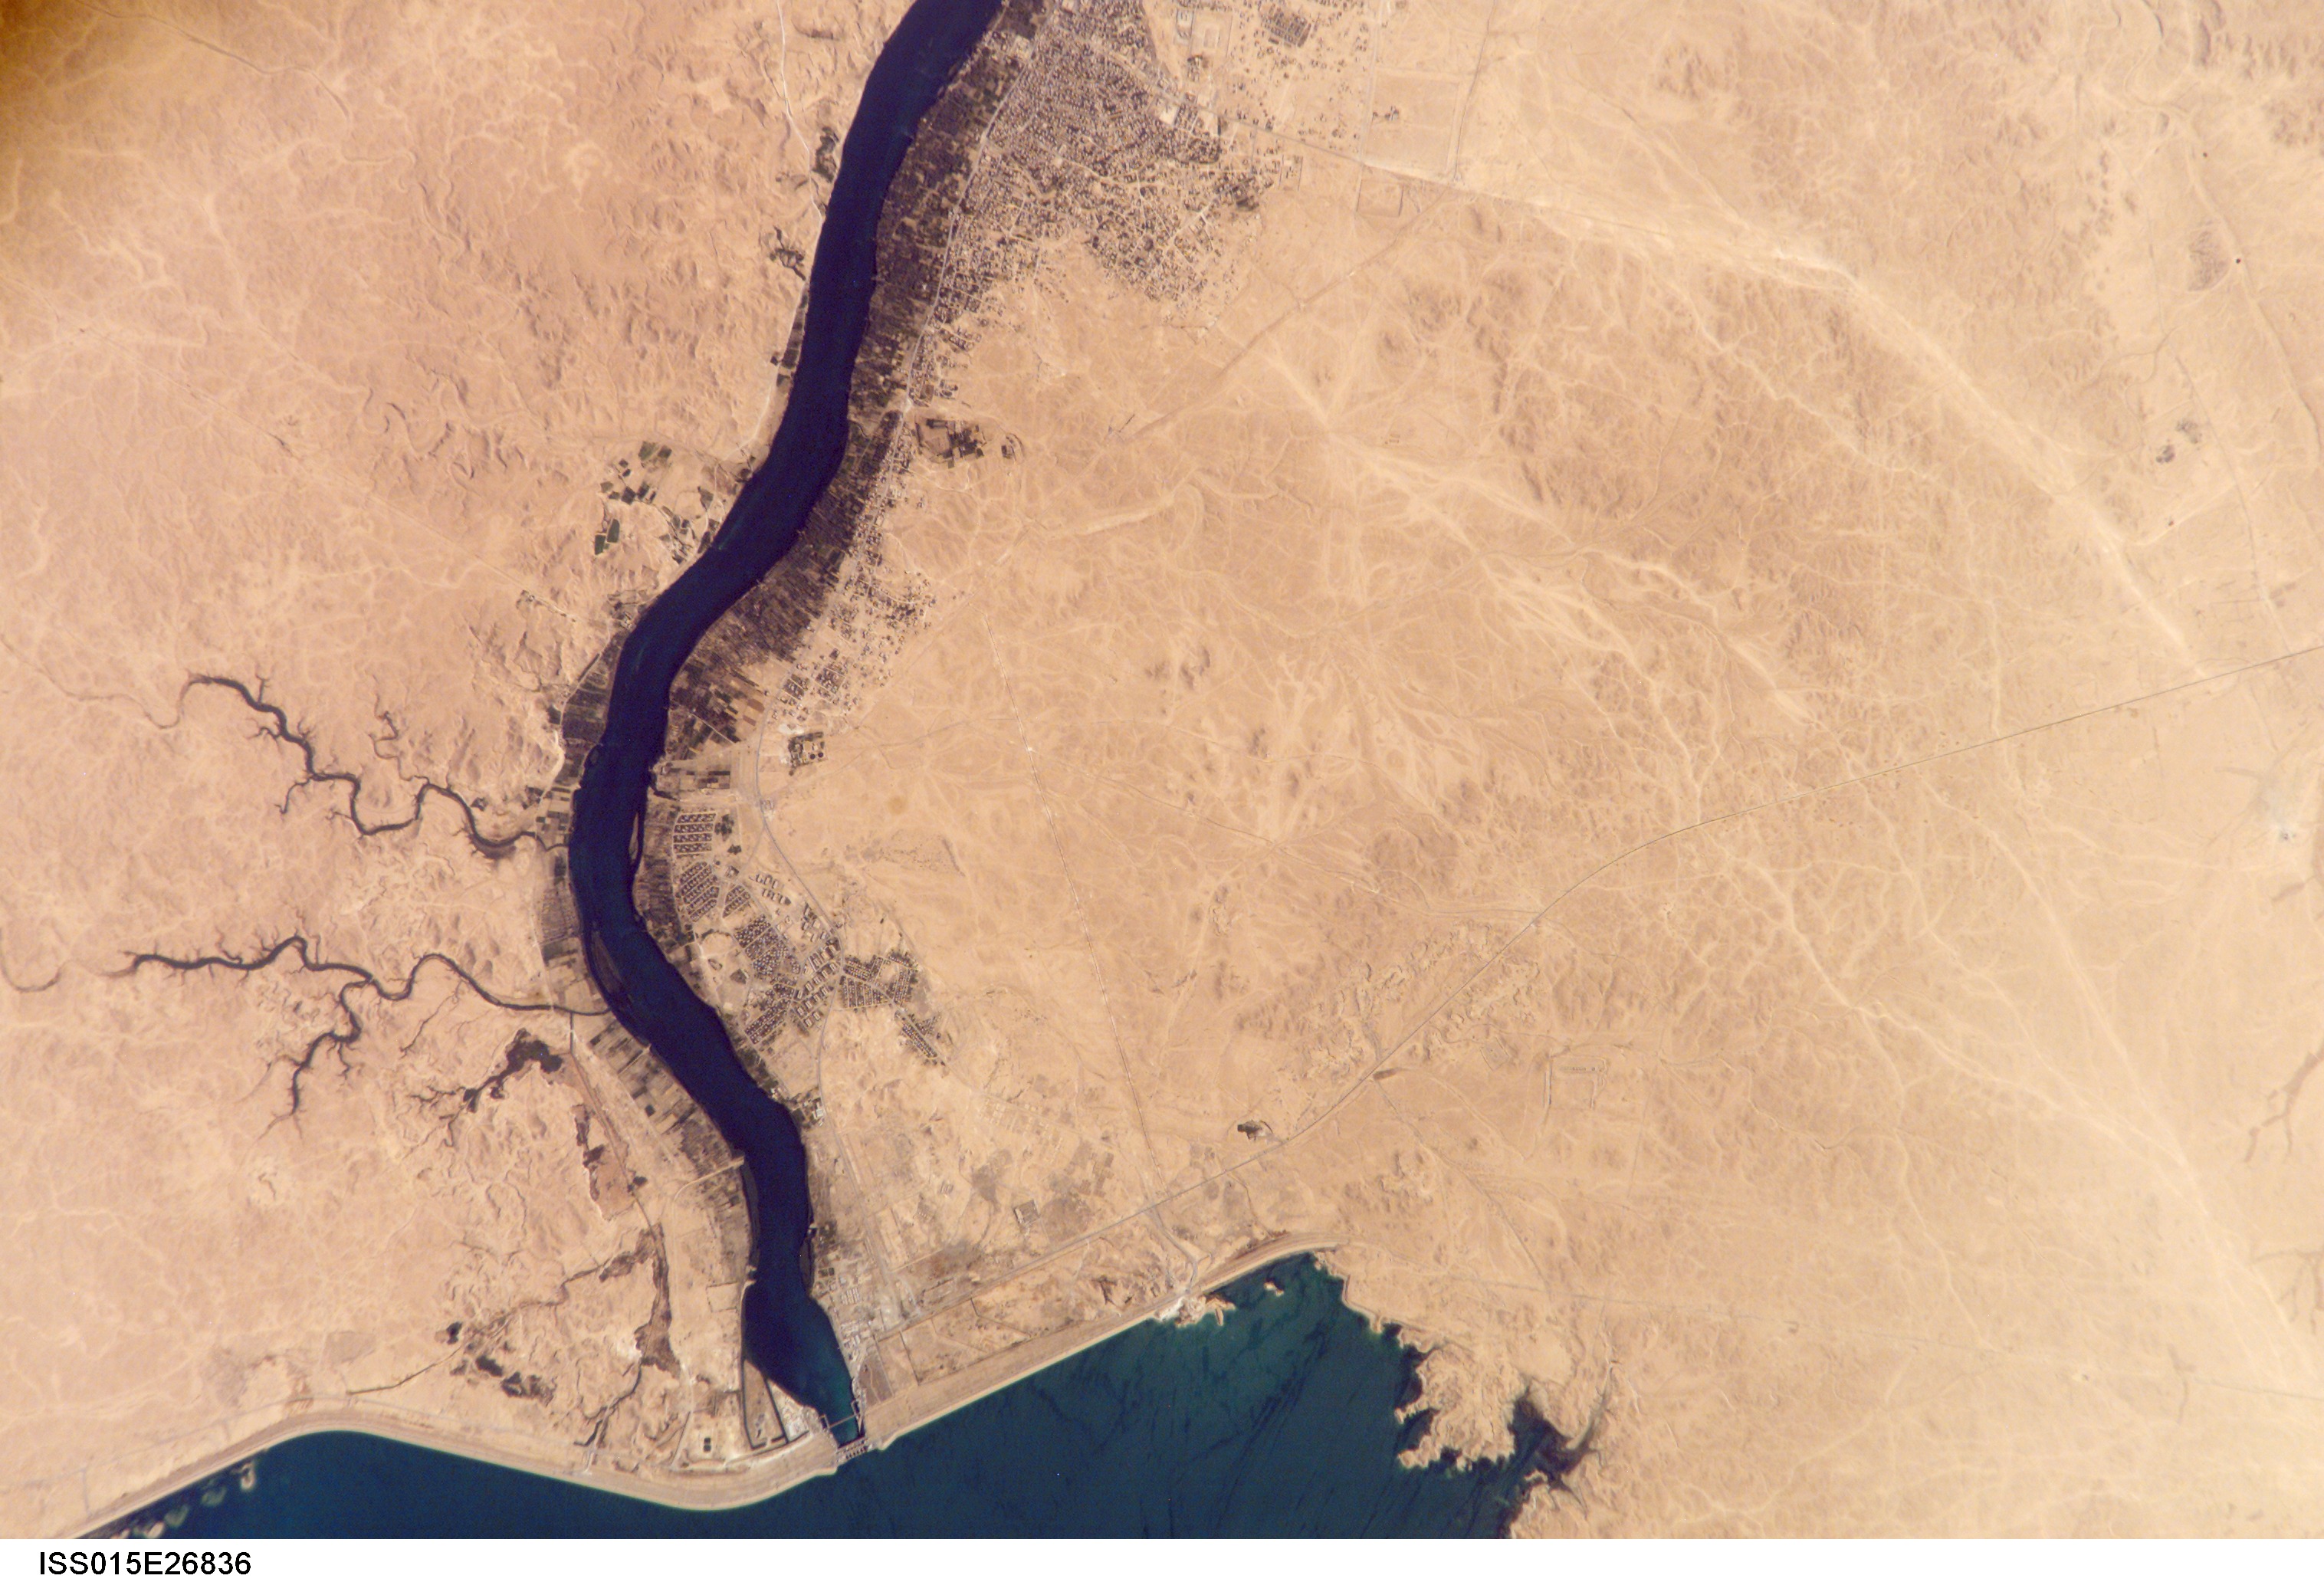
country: IRAQ
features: QADISIYAH DAM, EUPHRATES R
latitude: 34.2
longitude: 42.3
